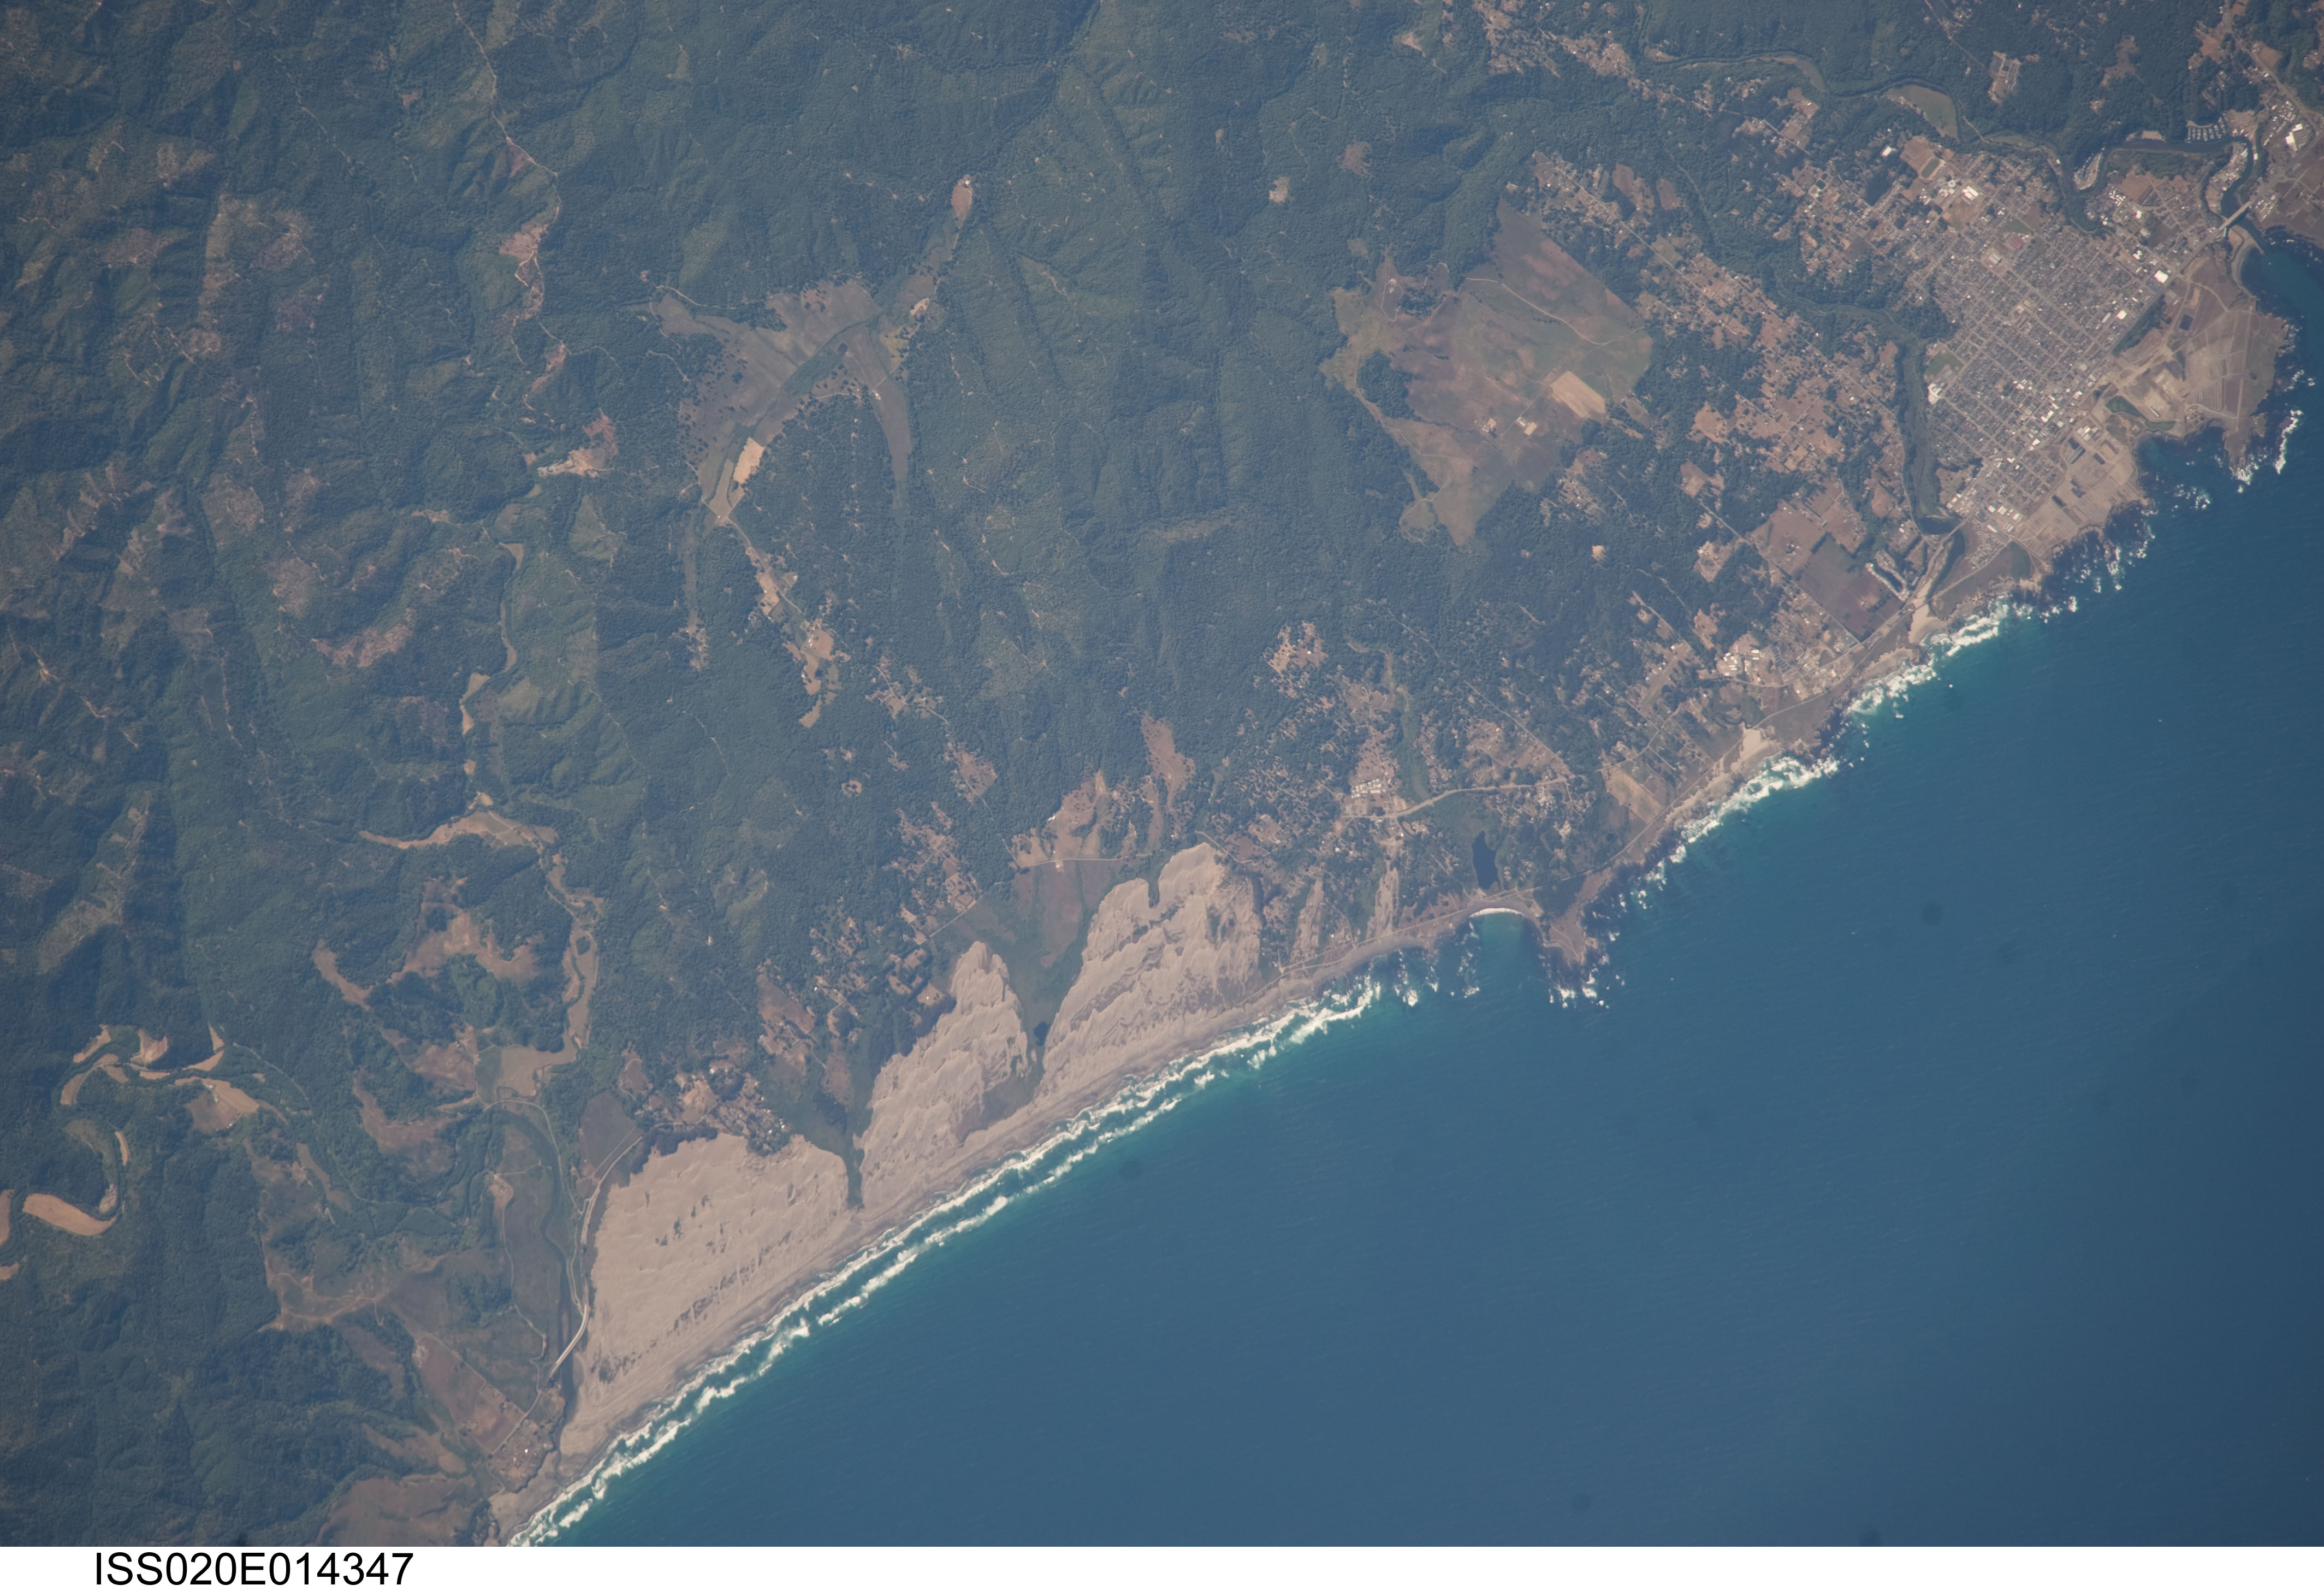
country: USA-CALIFORNIA
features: COAST, DUNES, HILLS, FOREST, FORT BRAGG
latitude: 39.5
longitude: -123.7
